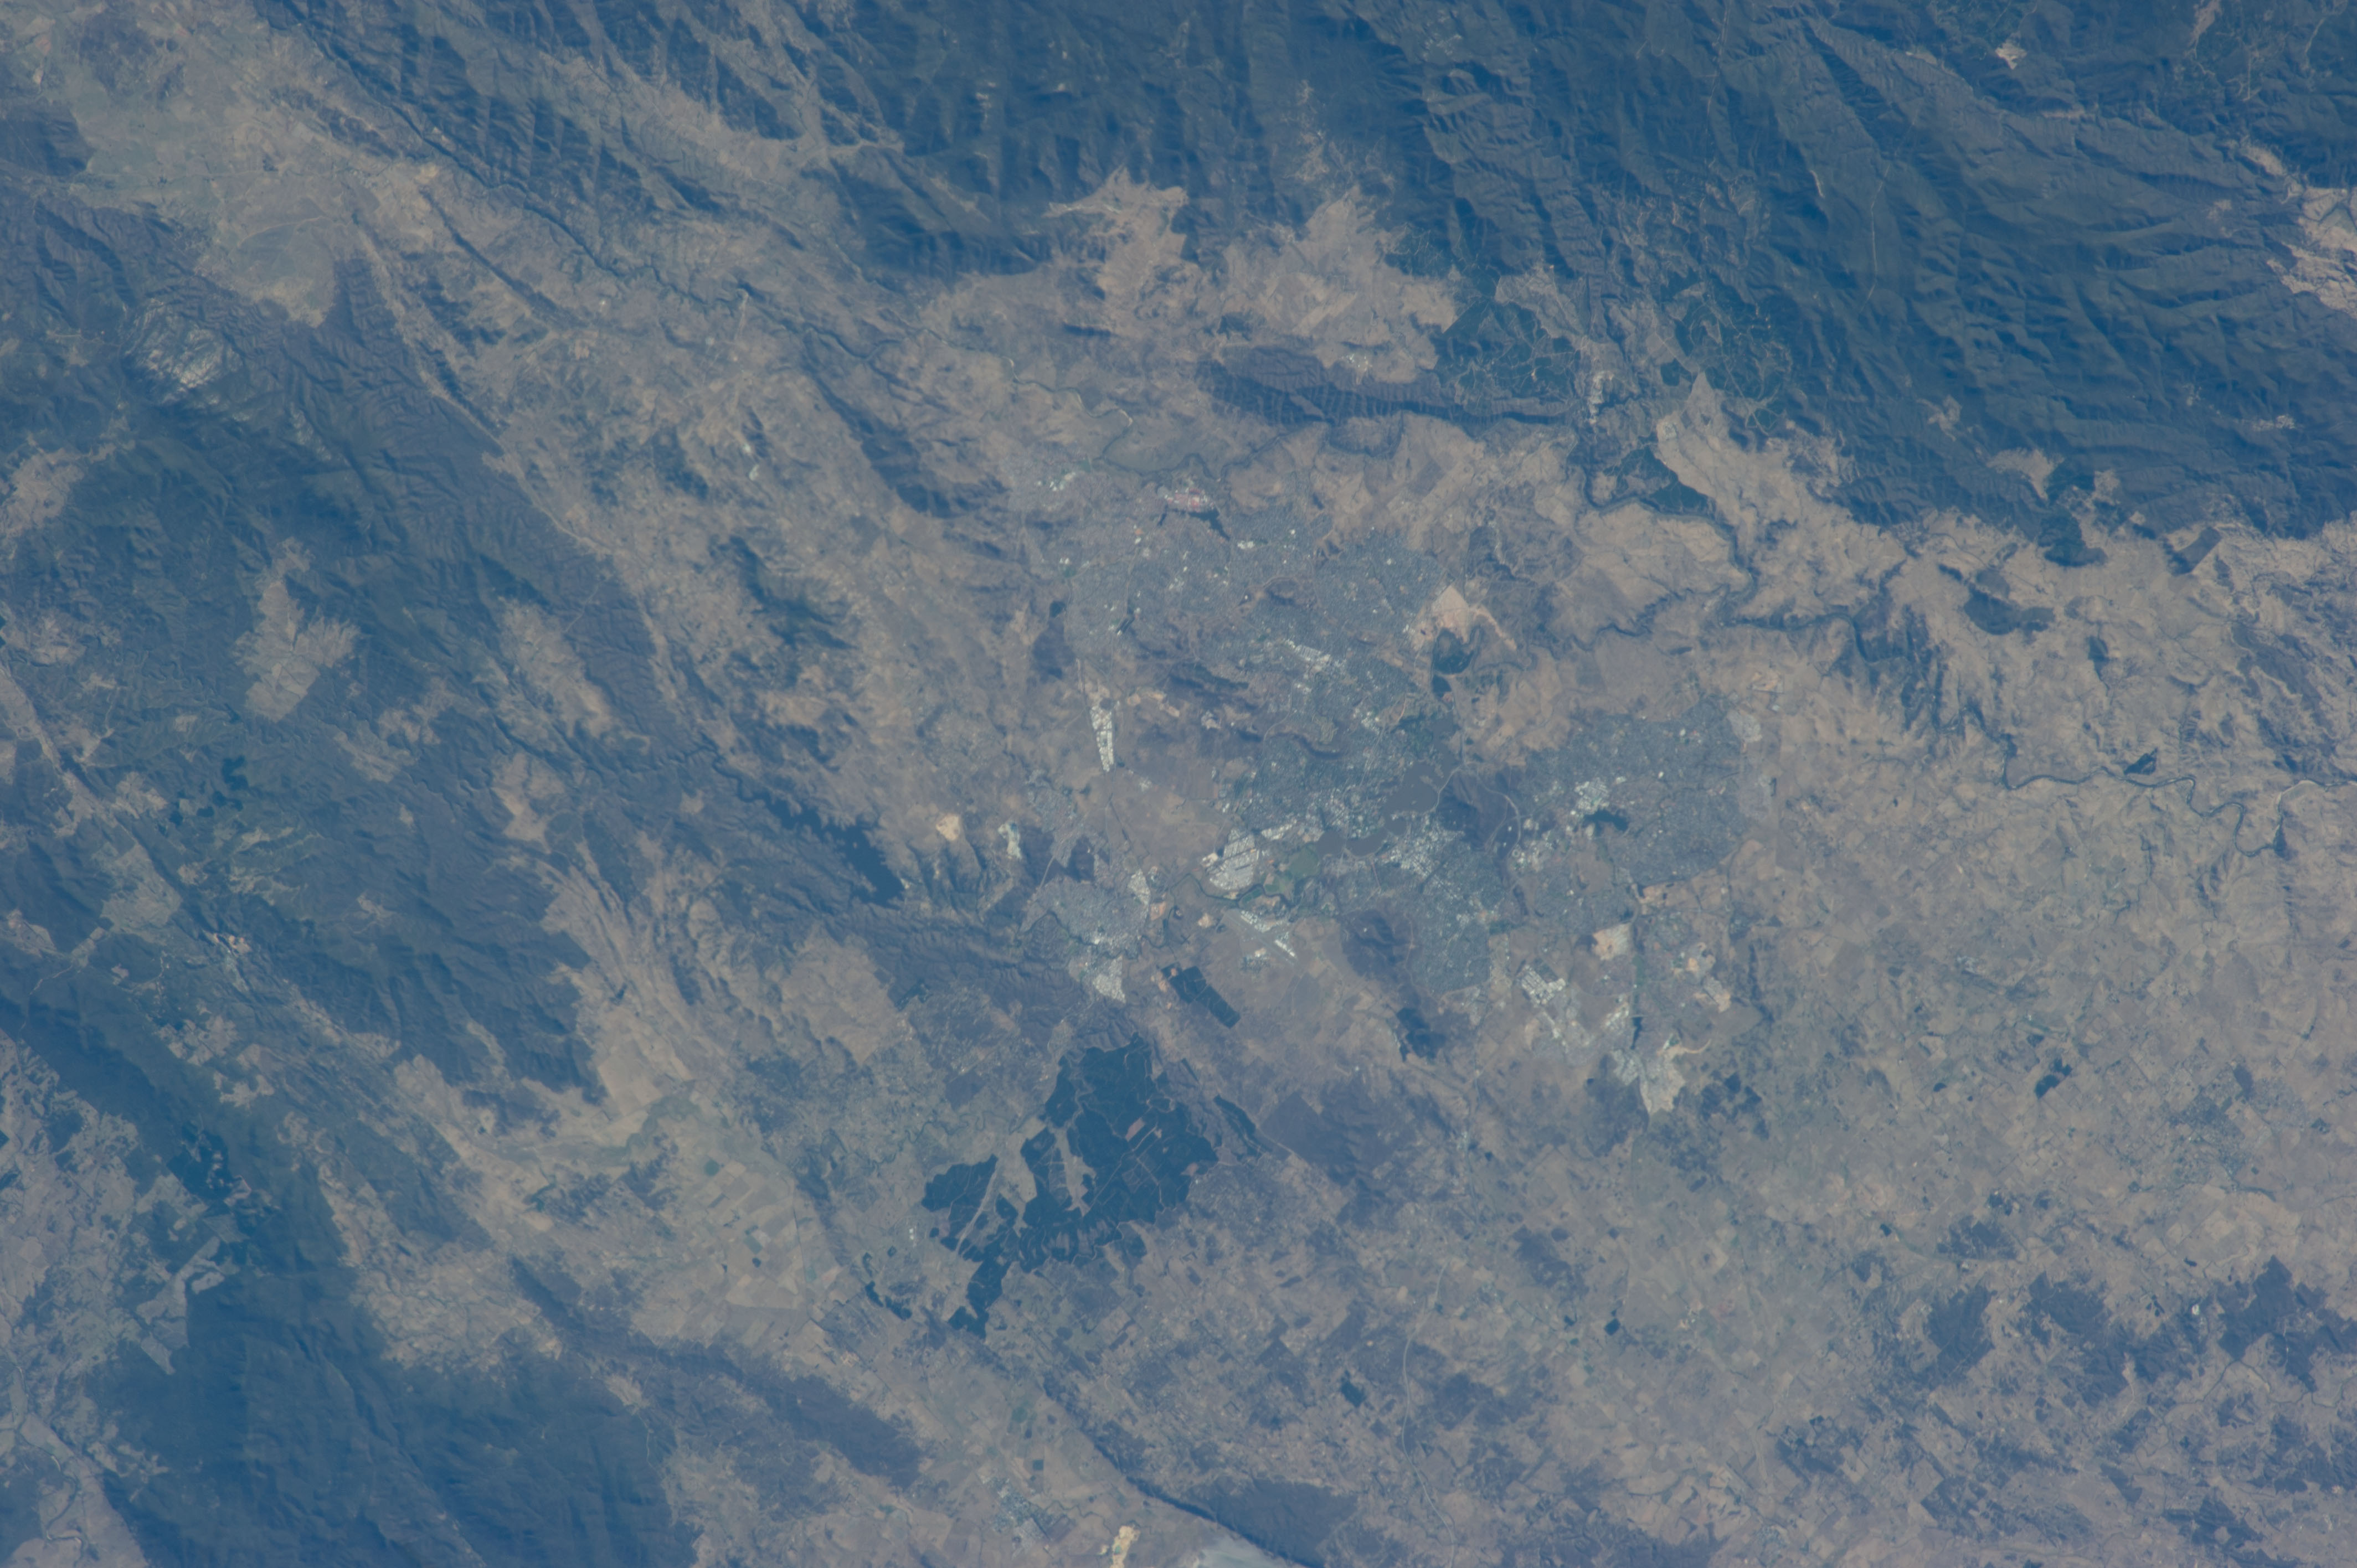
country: AUSTRALIA-NSW
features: CANBERRA, AUSTRALIAN ALPS MTS.
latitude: -35.5
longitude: 149.3
